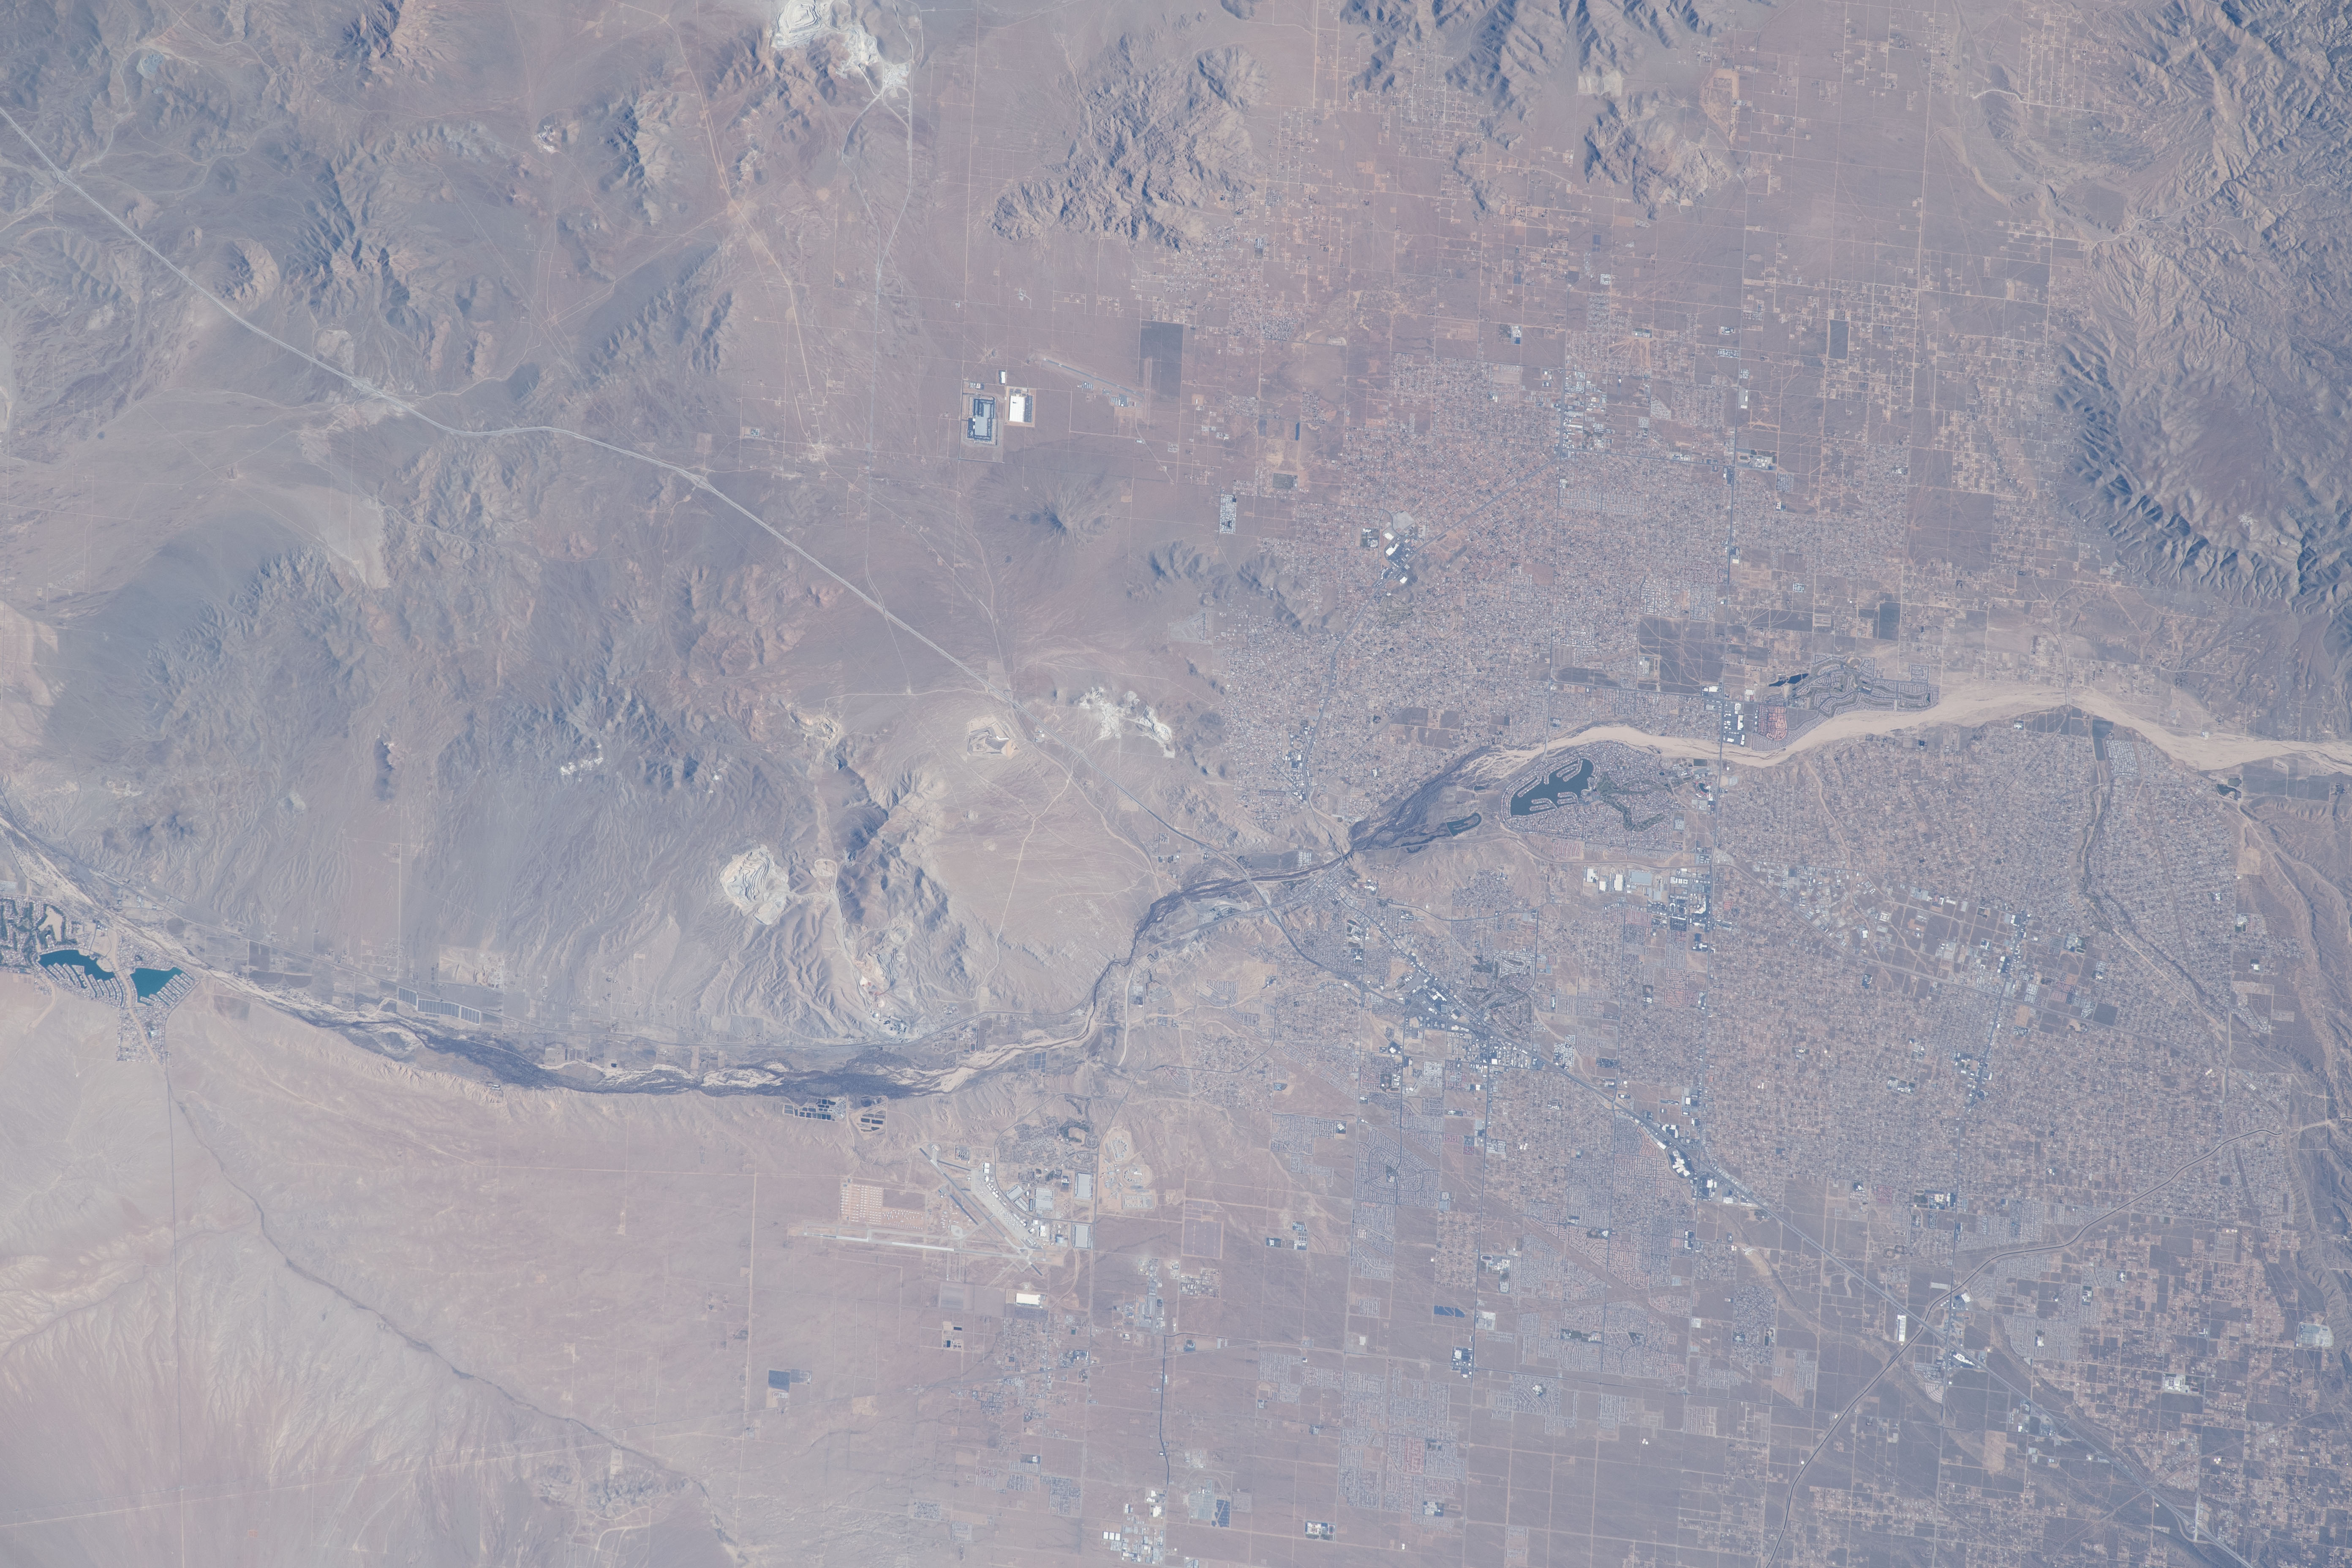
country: USA-CALIFORNIA
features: APPLE VALLEY AIRPORT, SPRING VALLEY LAKE, ORD MOUNTAINS HP
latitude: 34.5
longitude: -117.2
